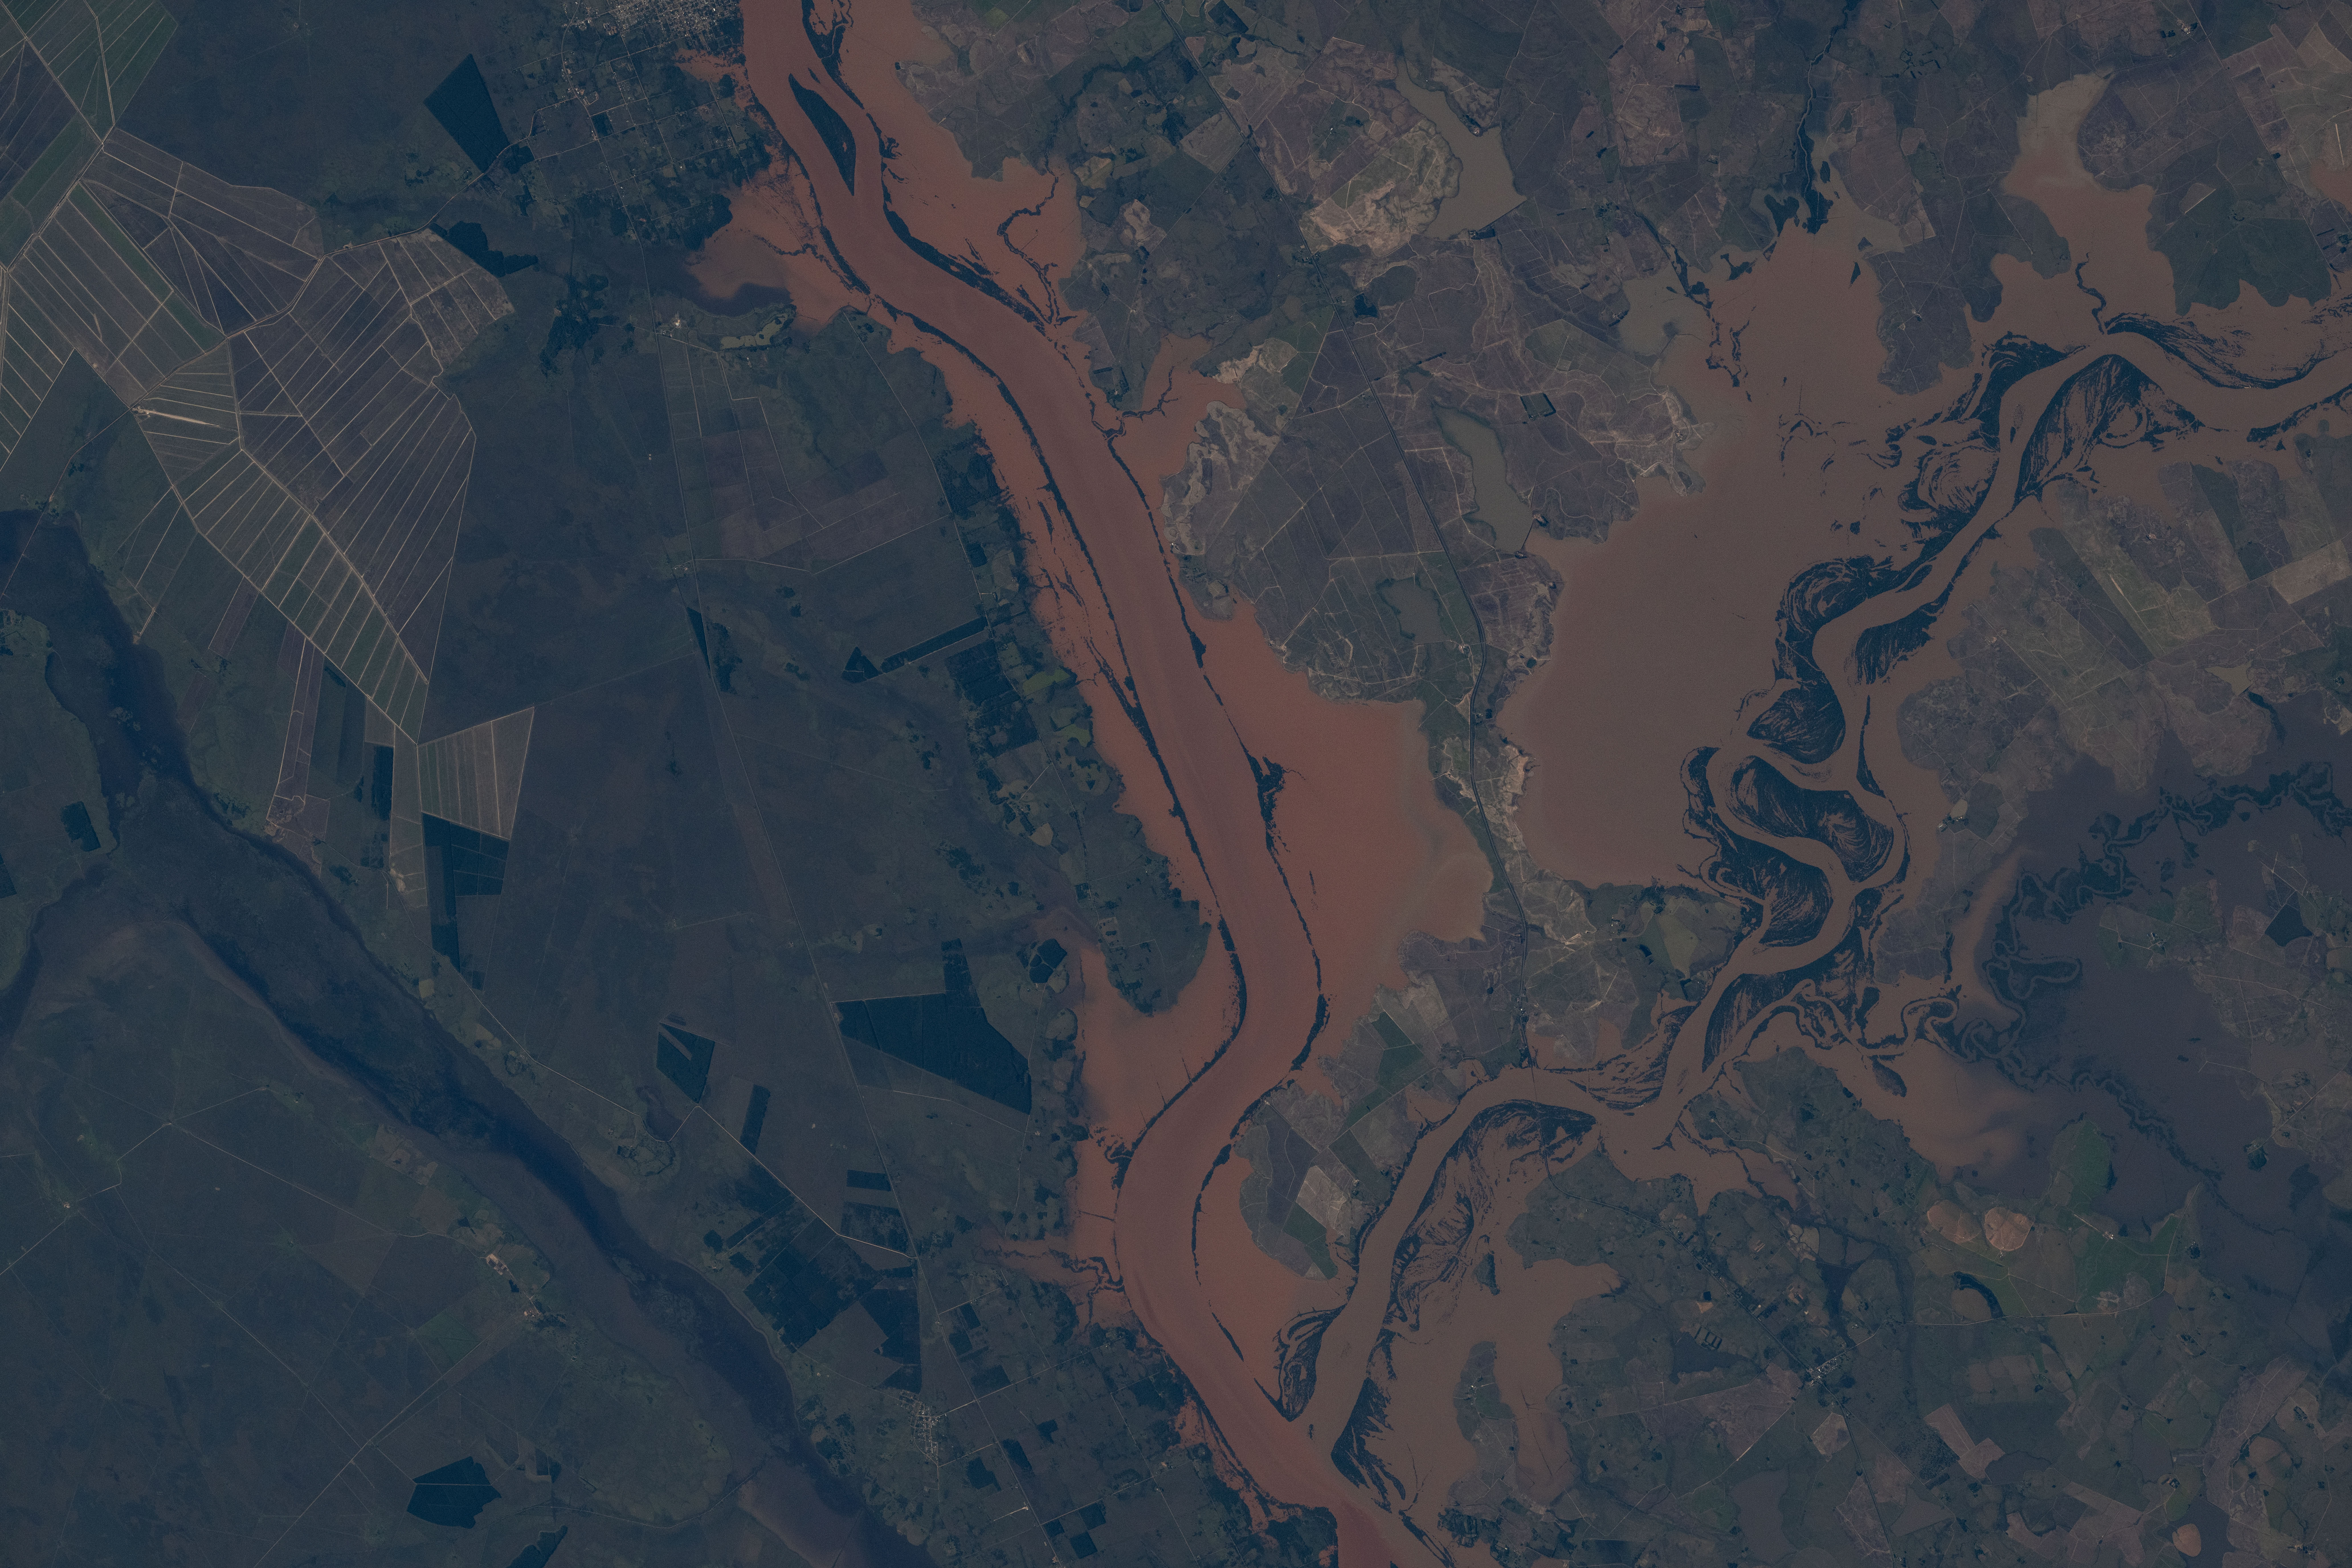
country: ARGENTINA
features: FLOODING, URUGUAY RIVER, ITAQUI, ALVEAR, LA CRUZ
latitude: -29.2
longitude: -56.6
